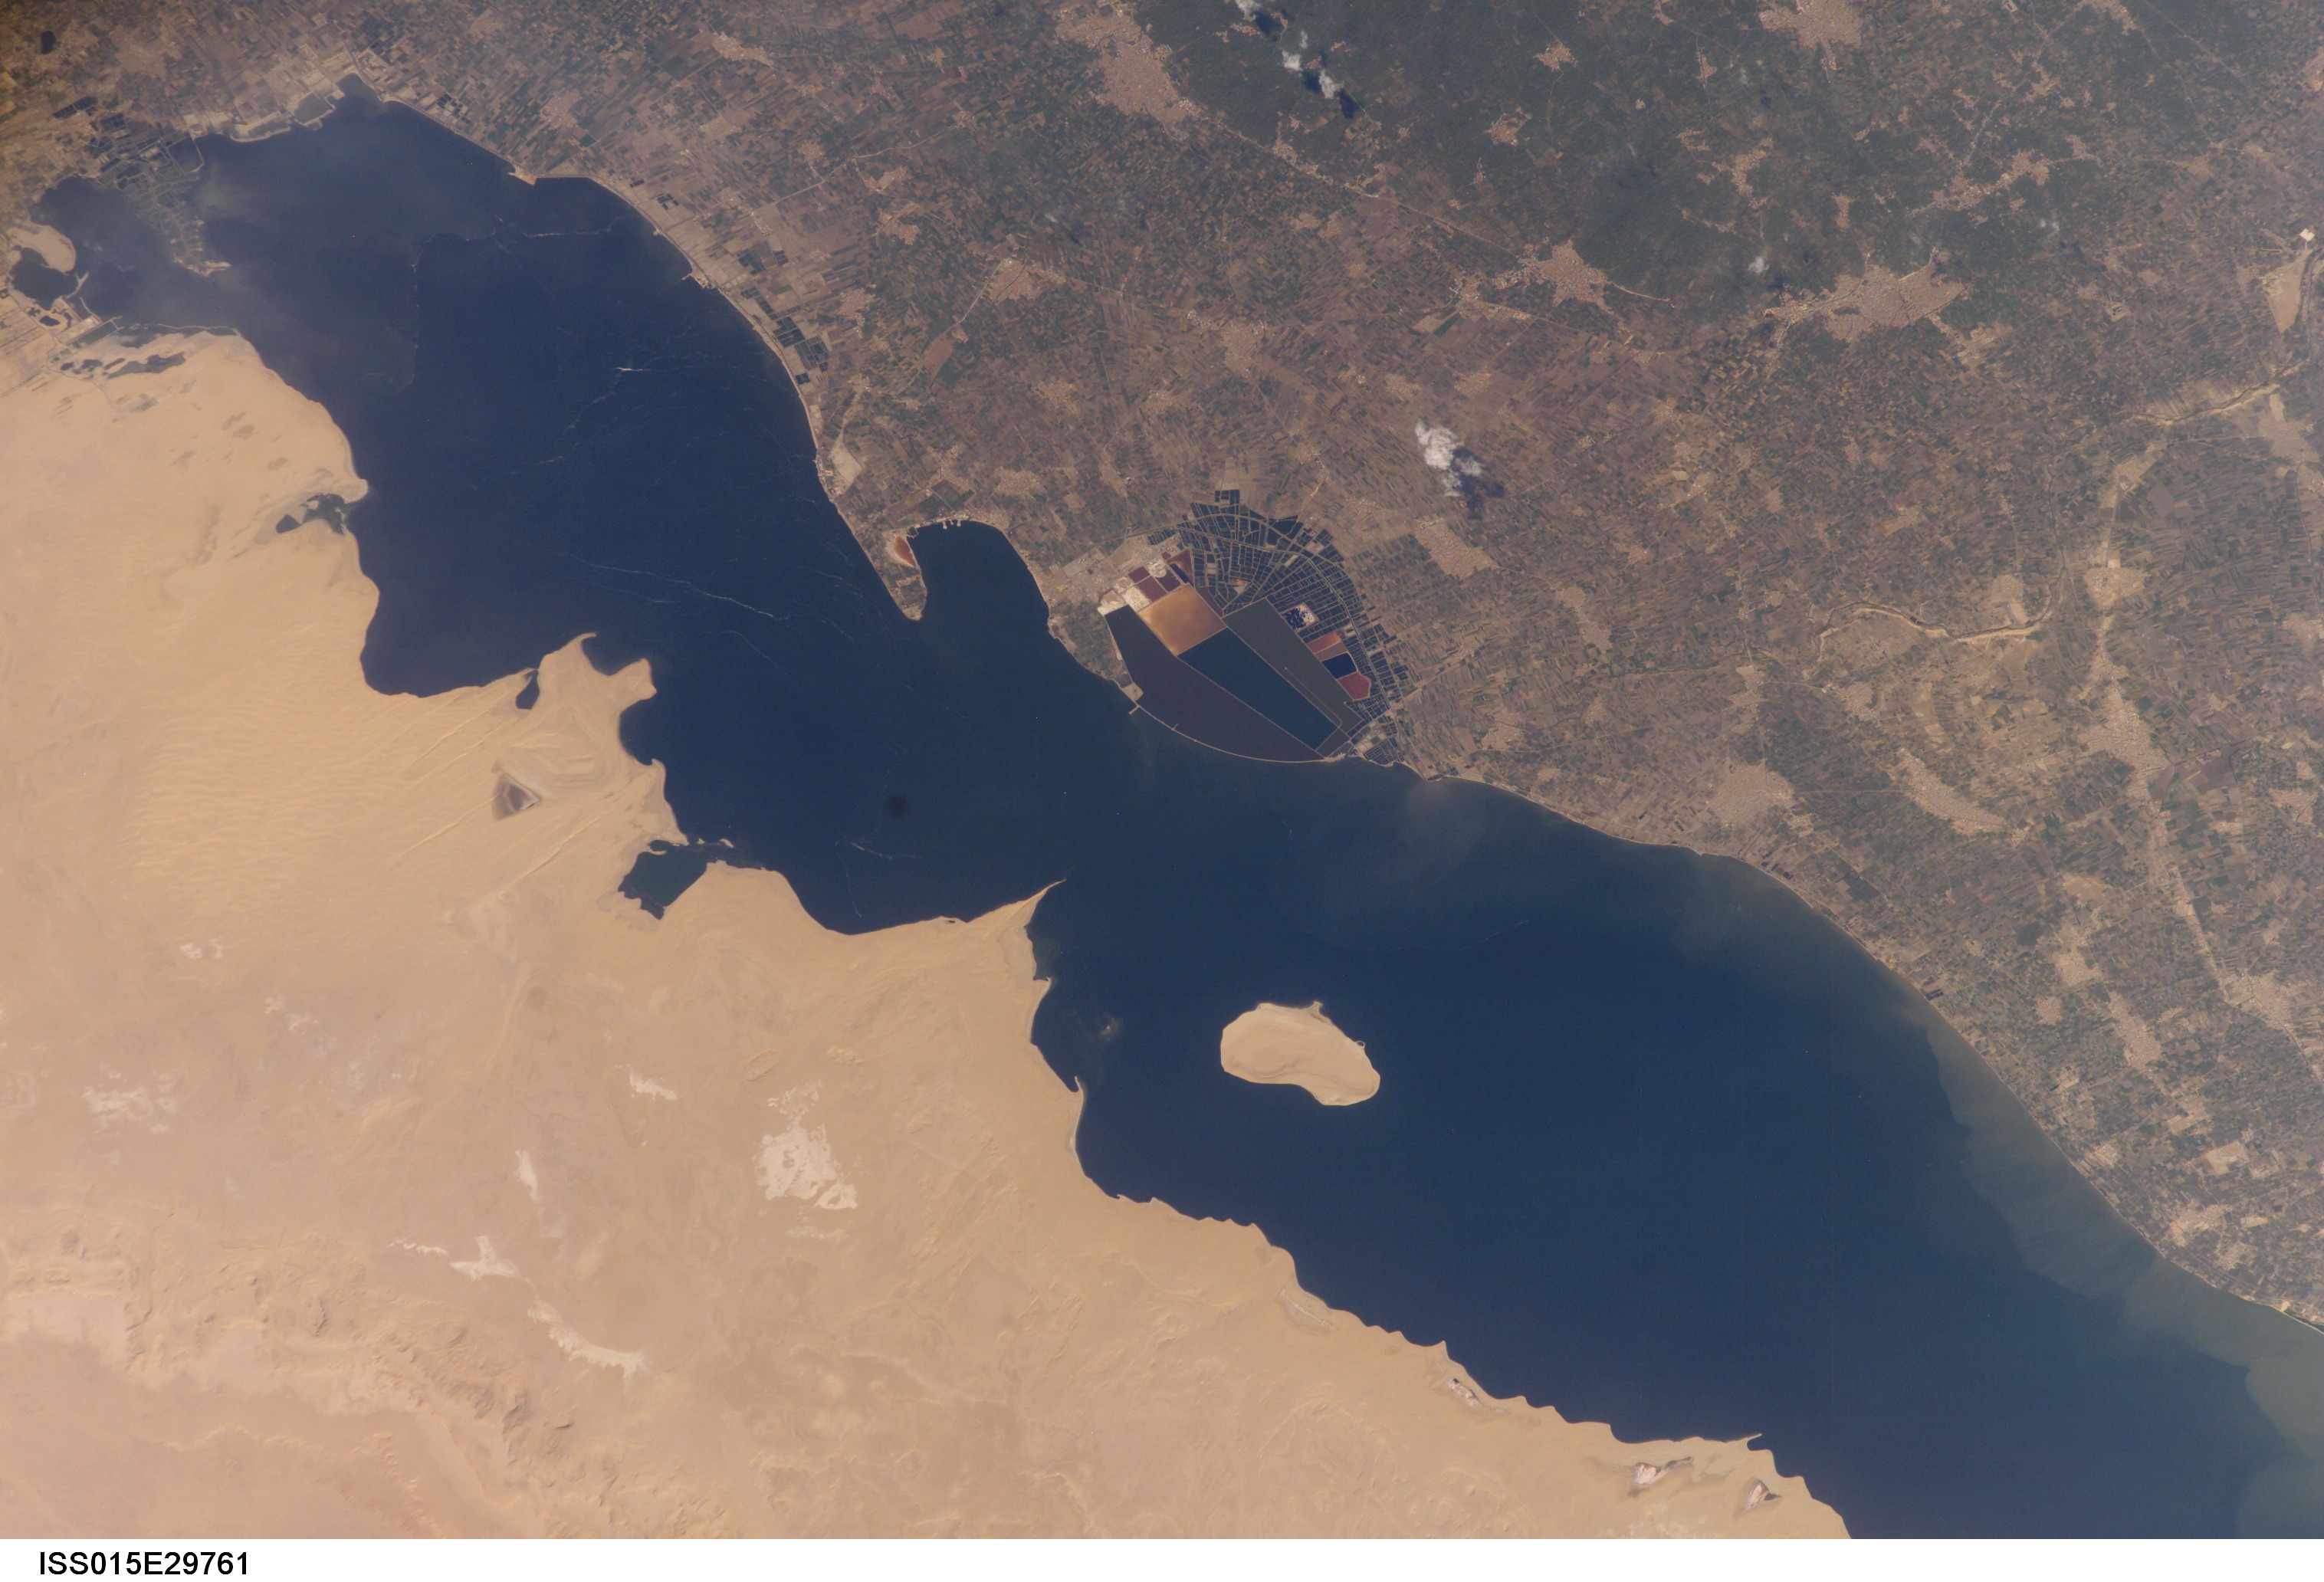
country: EGYPT
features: QARUN OASIS, AGR., TOWNS, DES.
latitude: 29.5
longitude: 30.7
